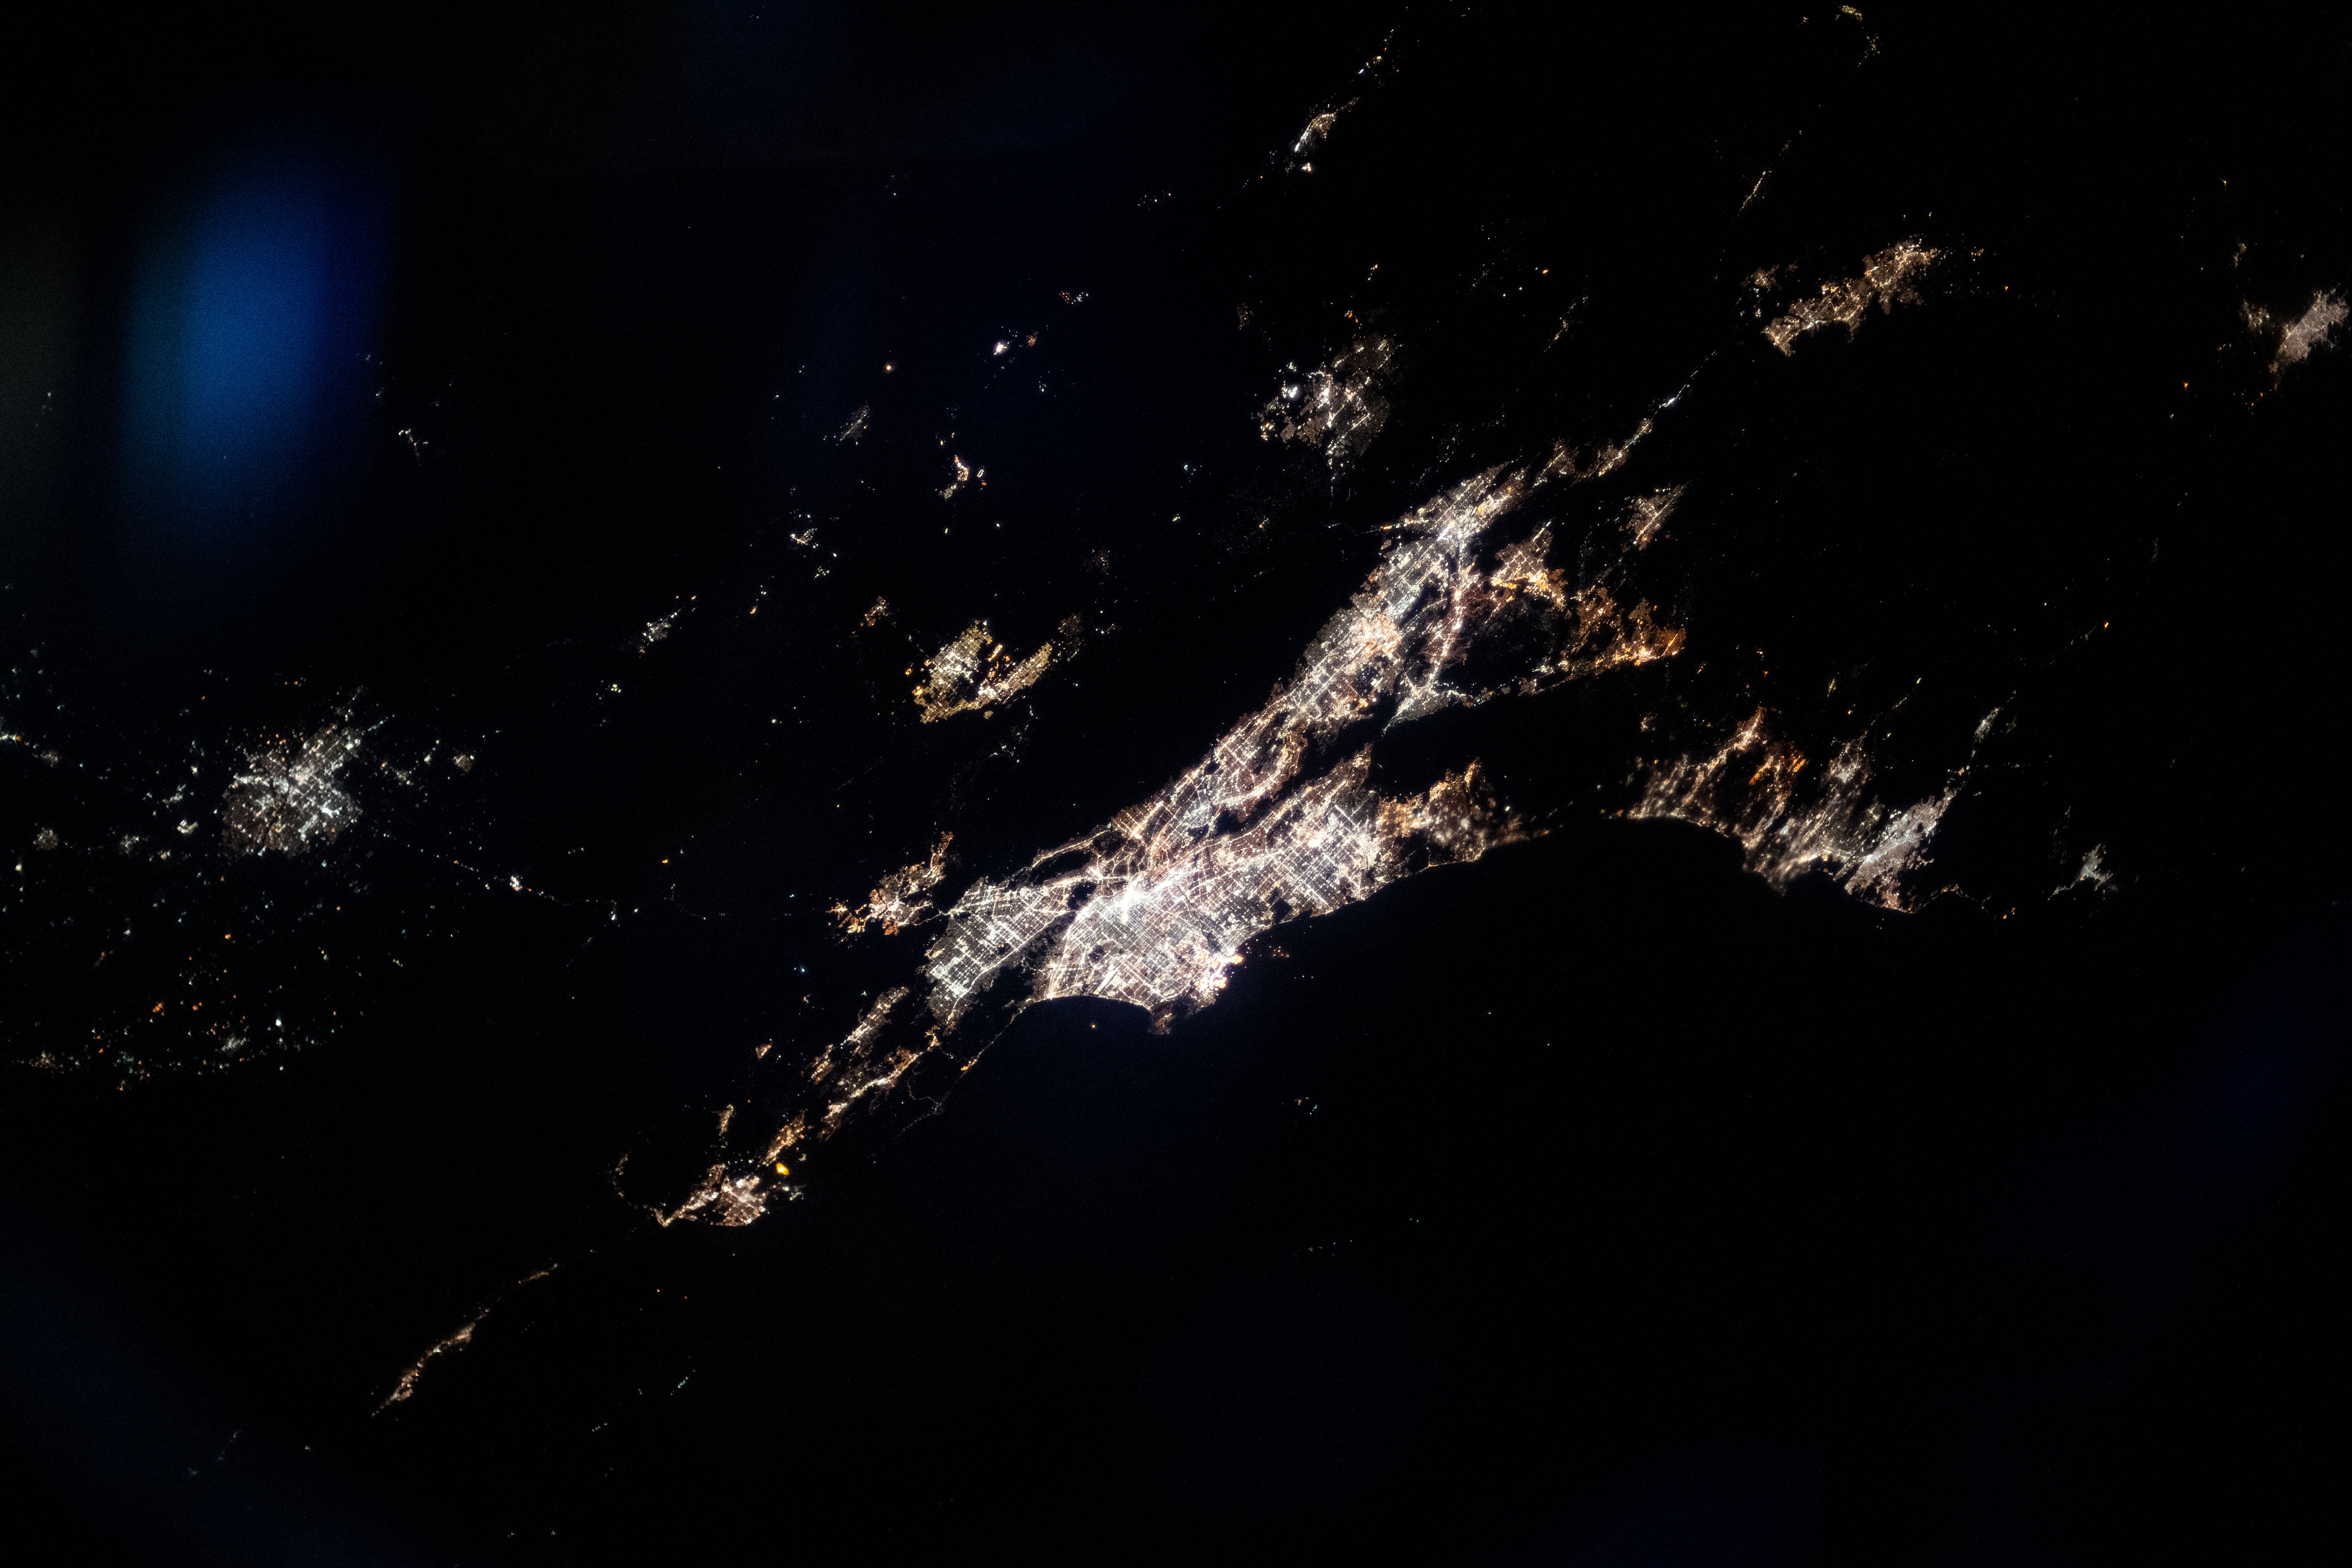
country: USA-CALIFORNIA
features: LOS ANGELES, VICTORVILLE, COAST
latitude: 34.5
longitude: -118.0
